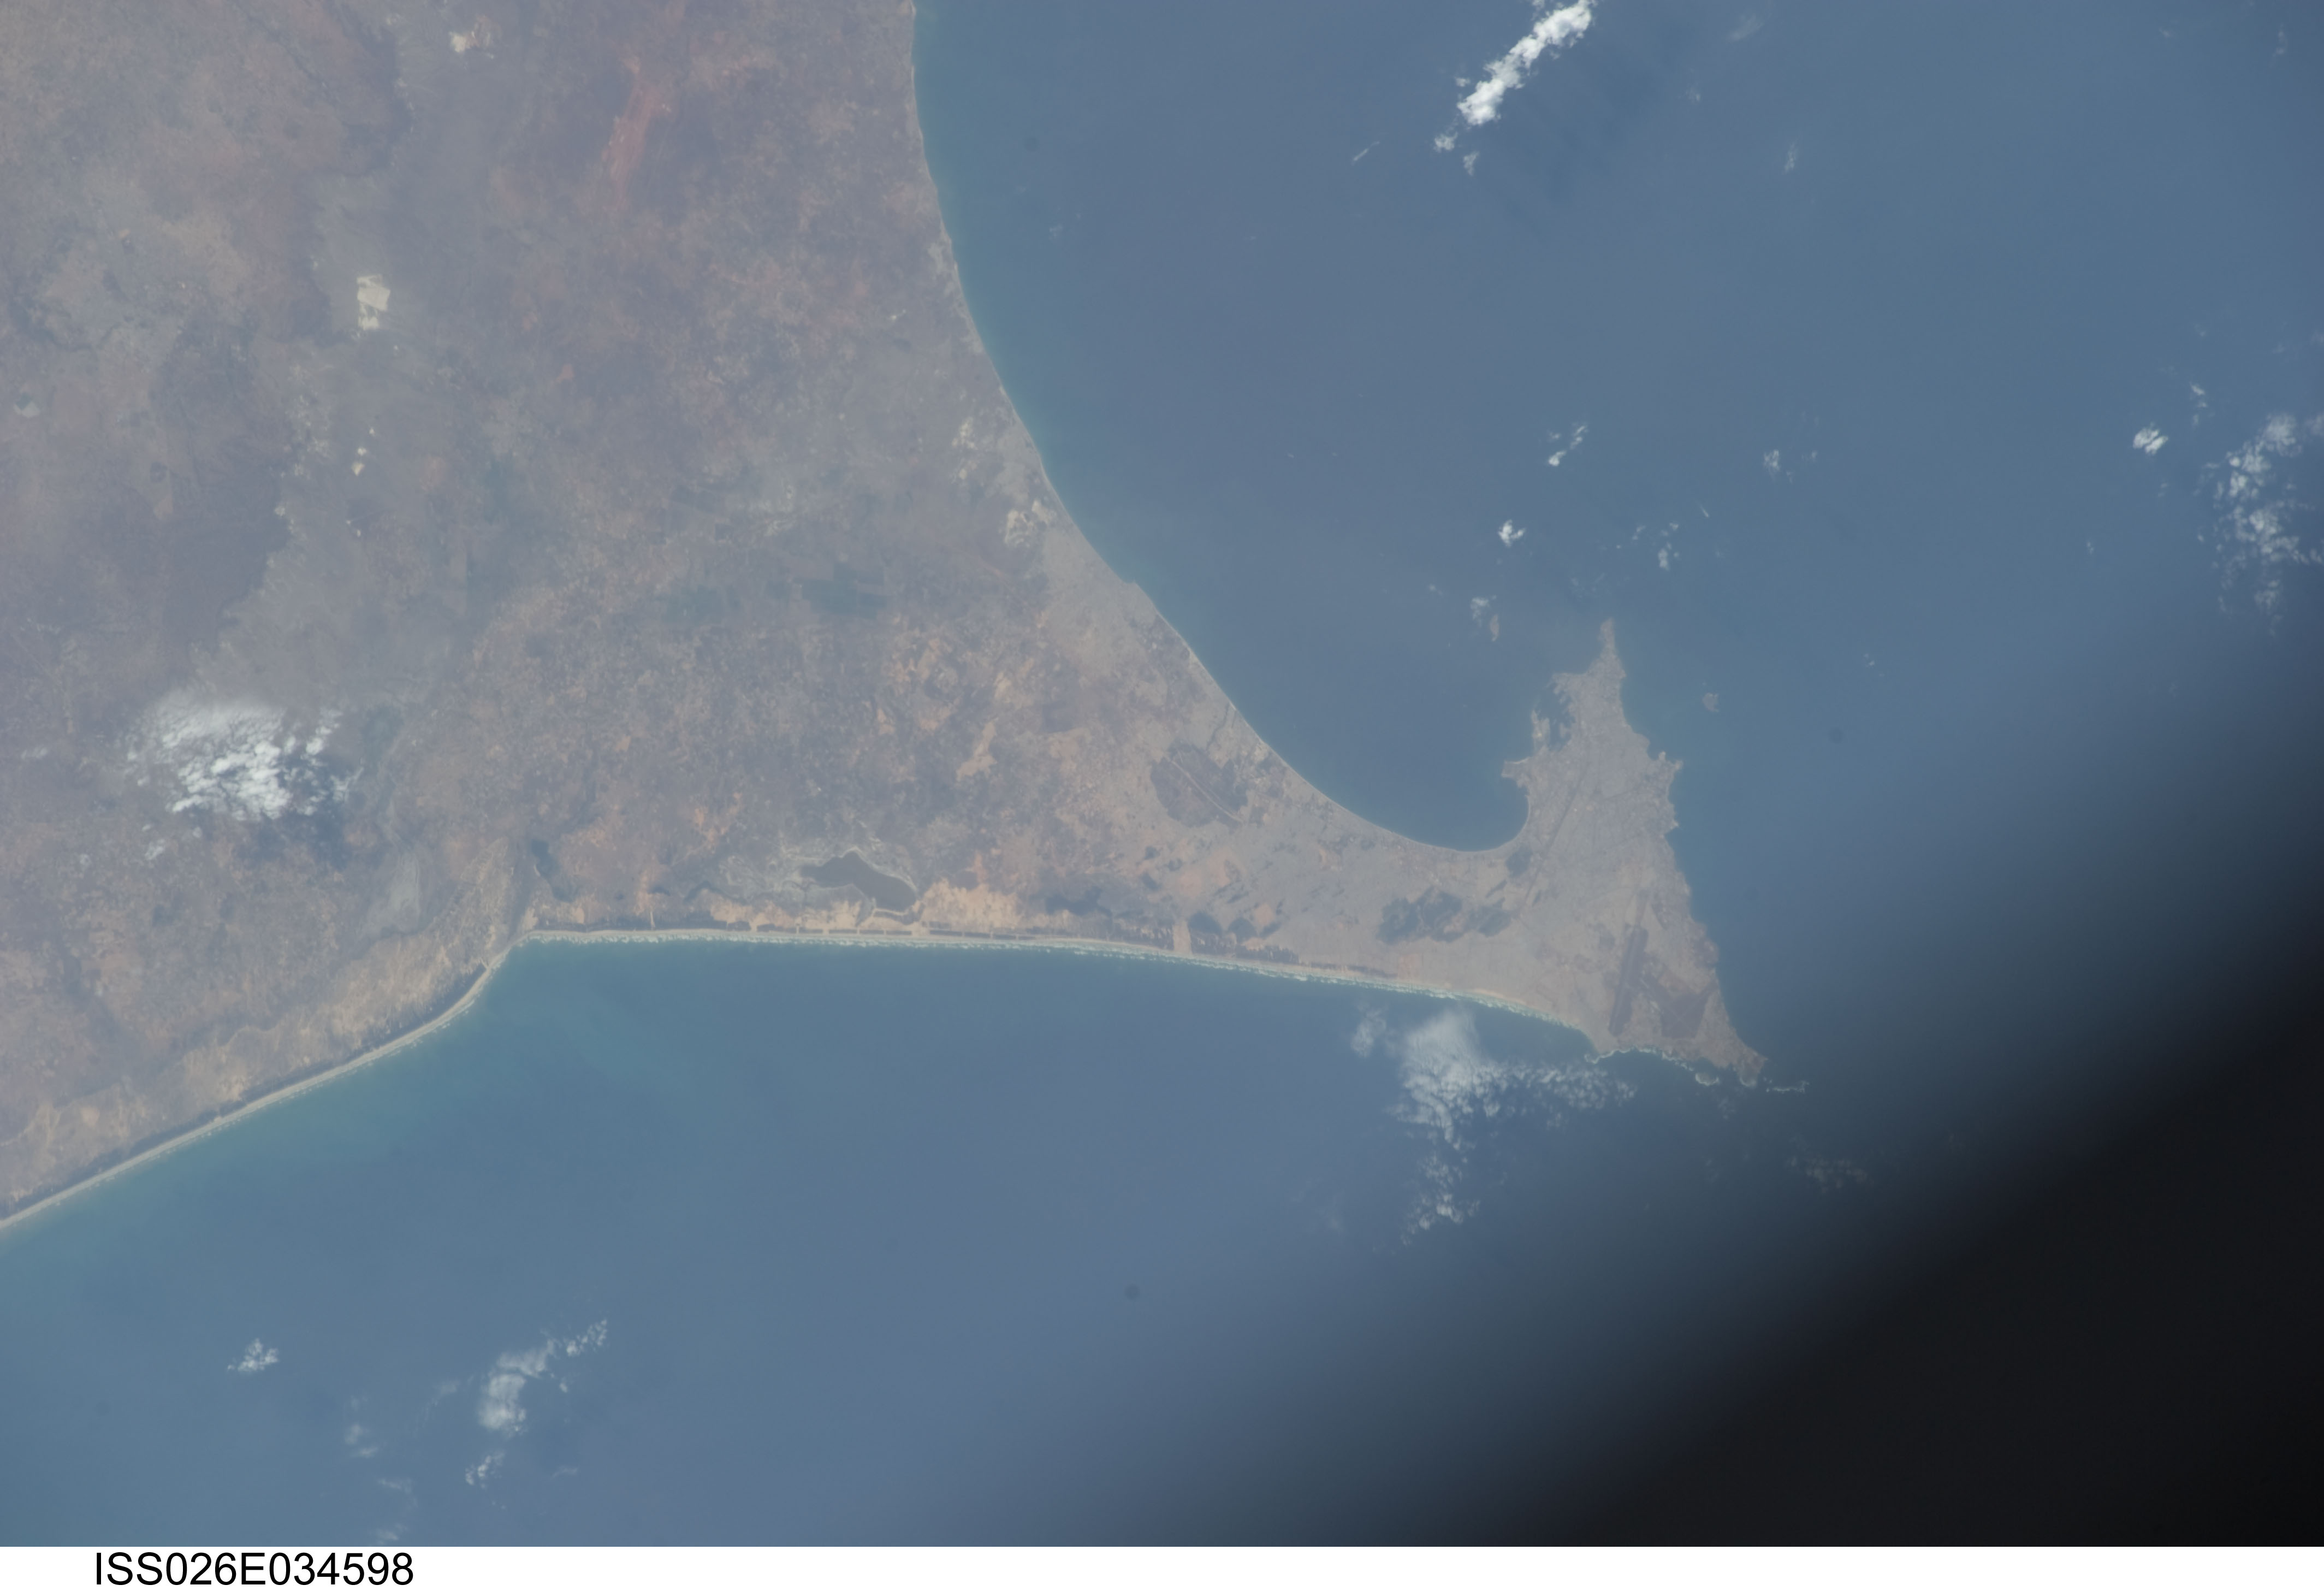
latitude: 14.8
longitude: -17.3
